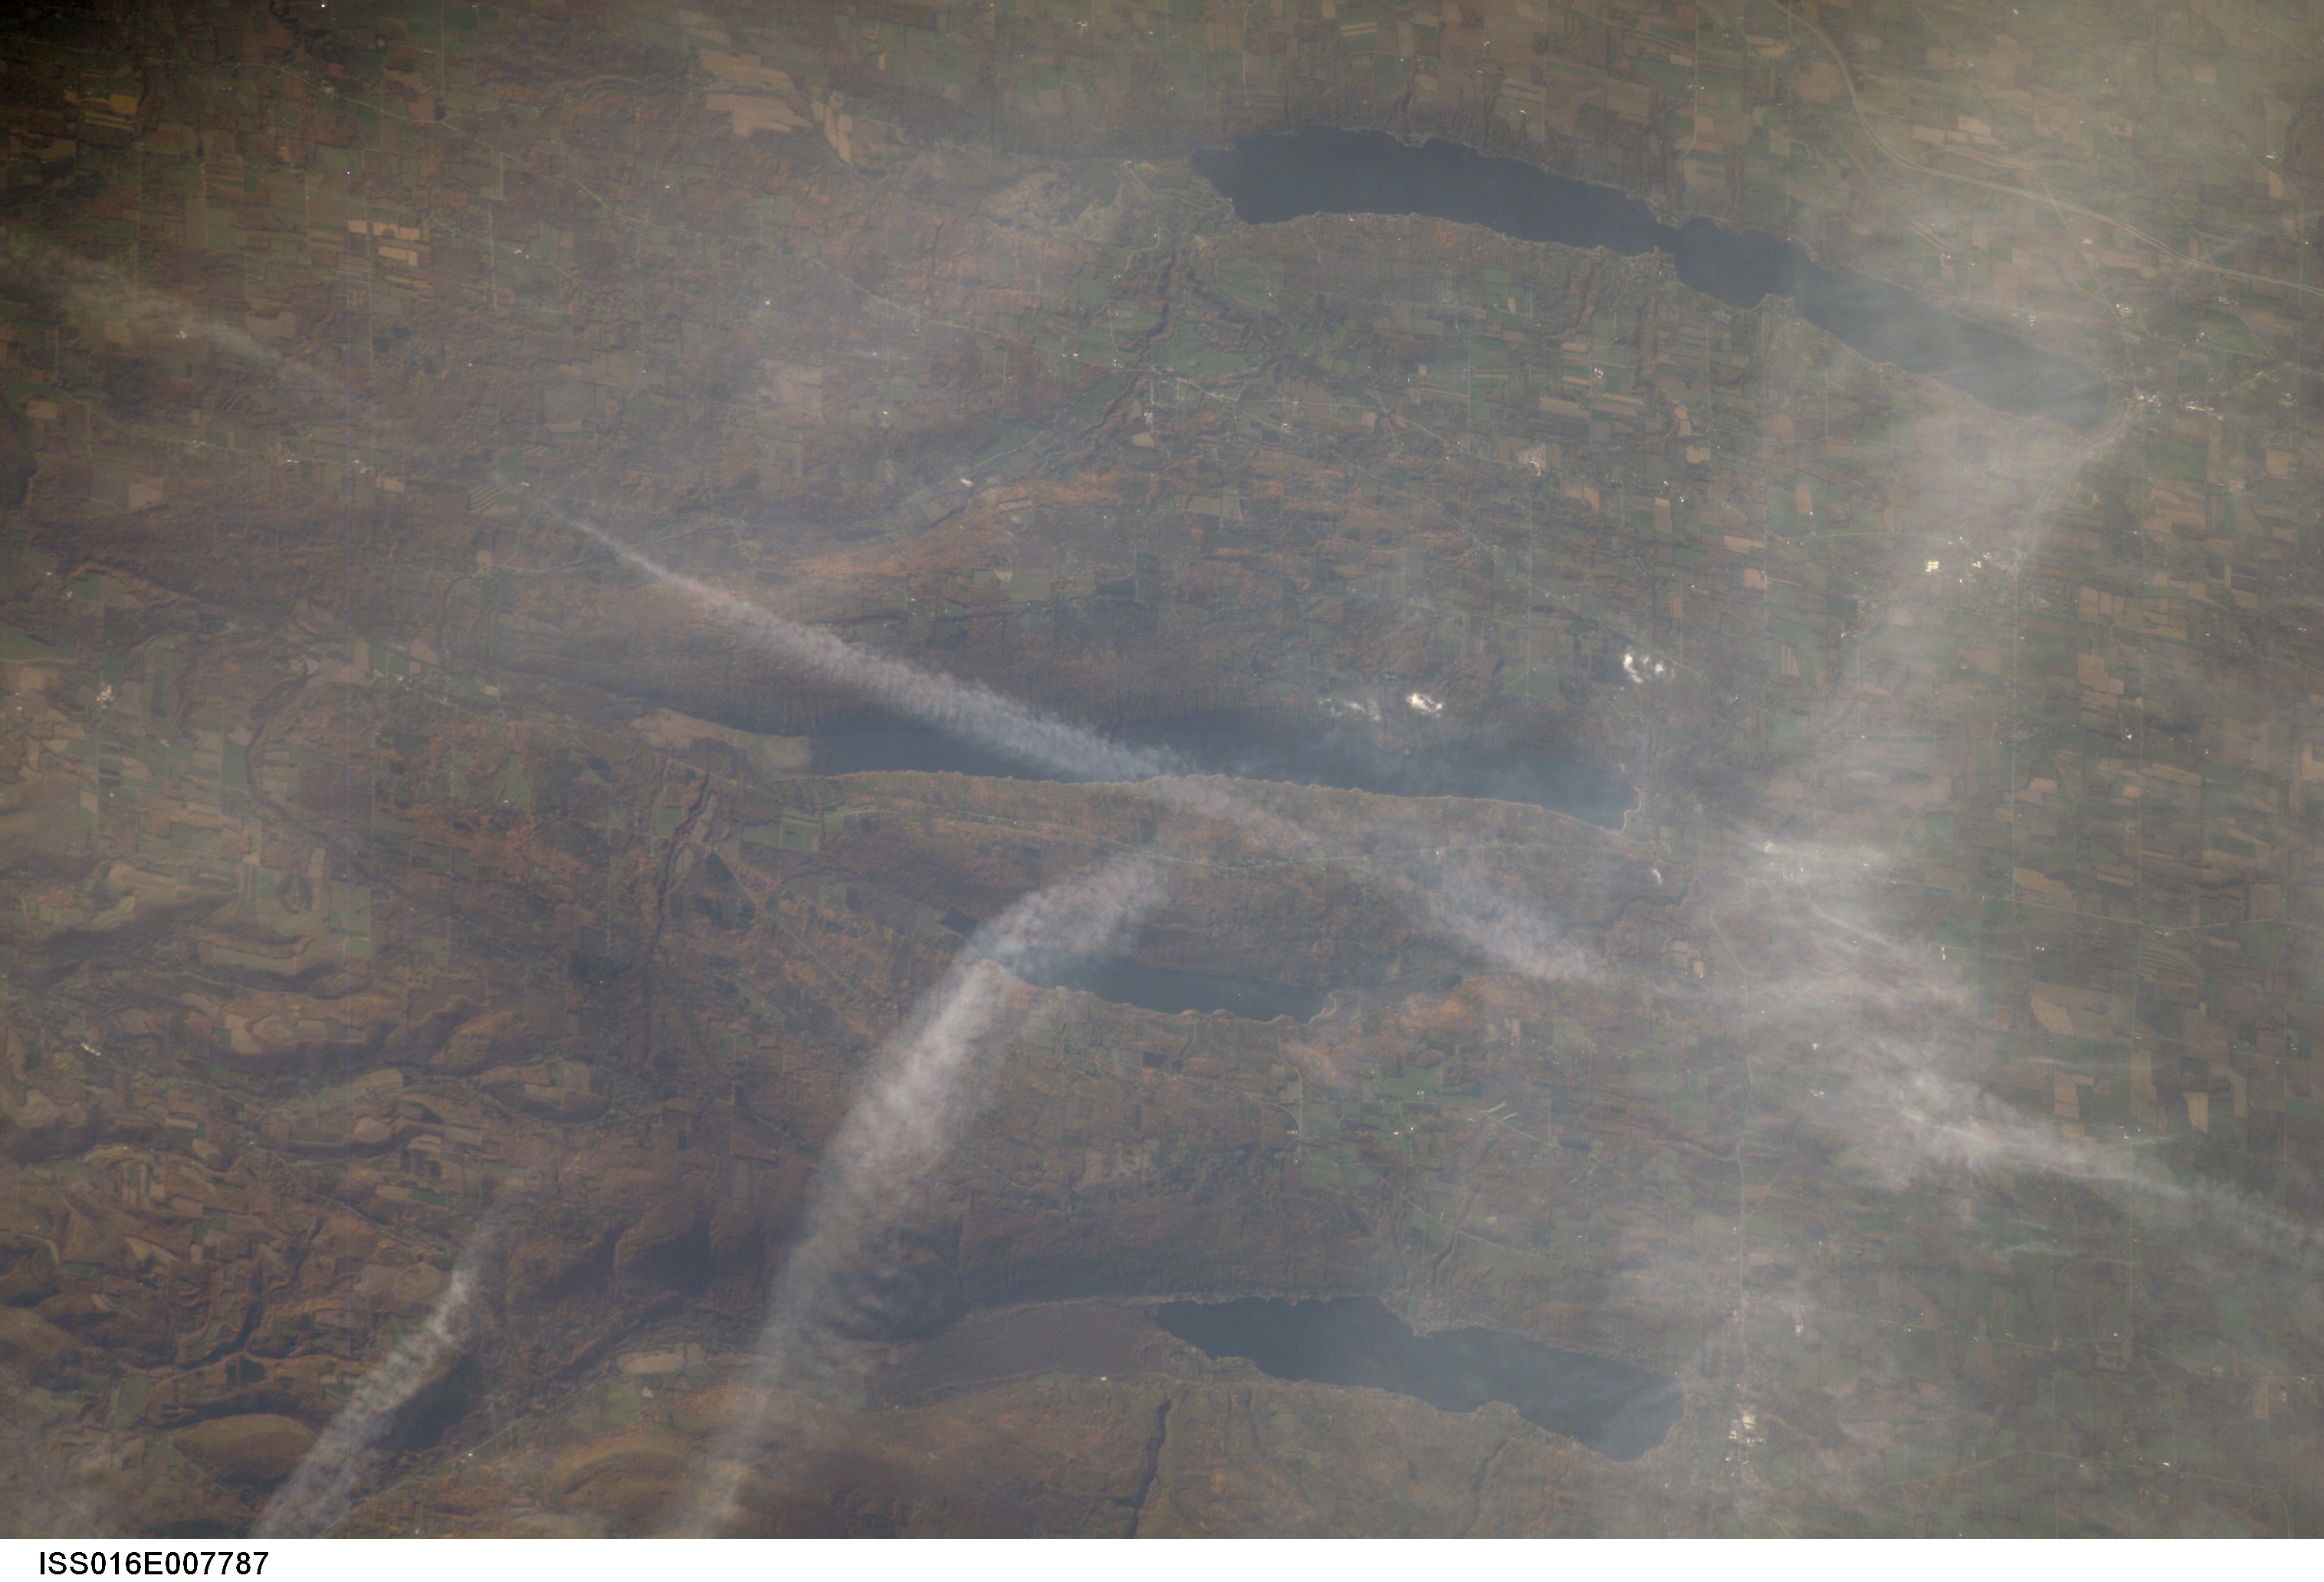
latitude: 42.7
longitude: -77.6
